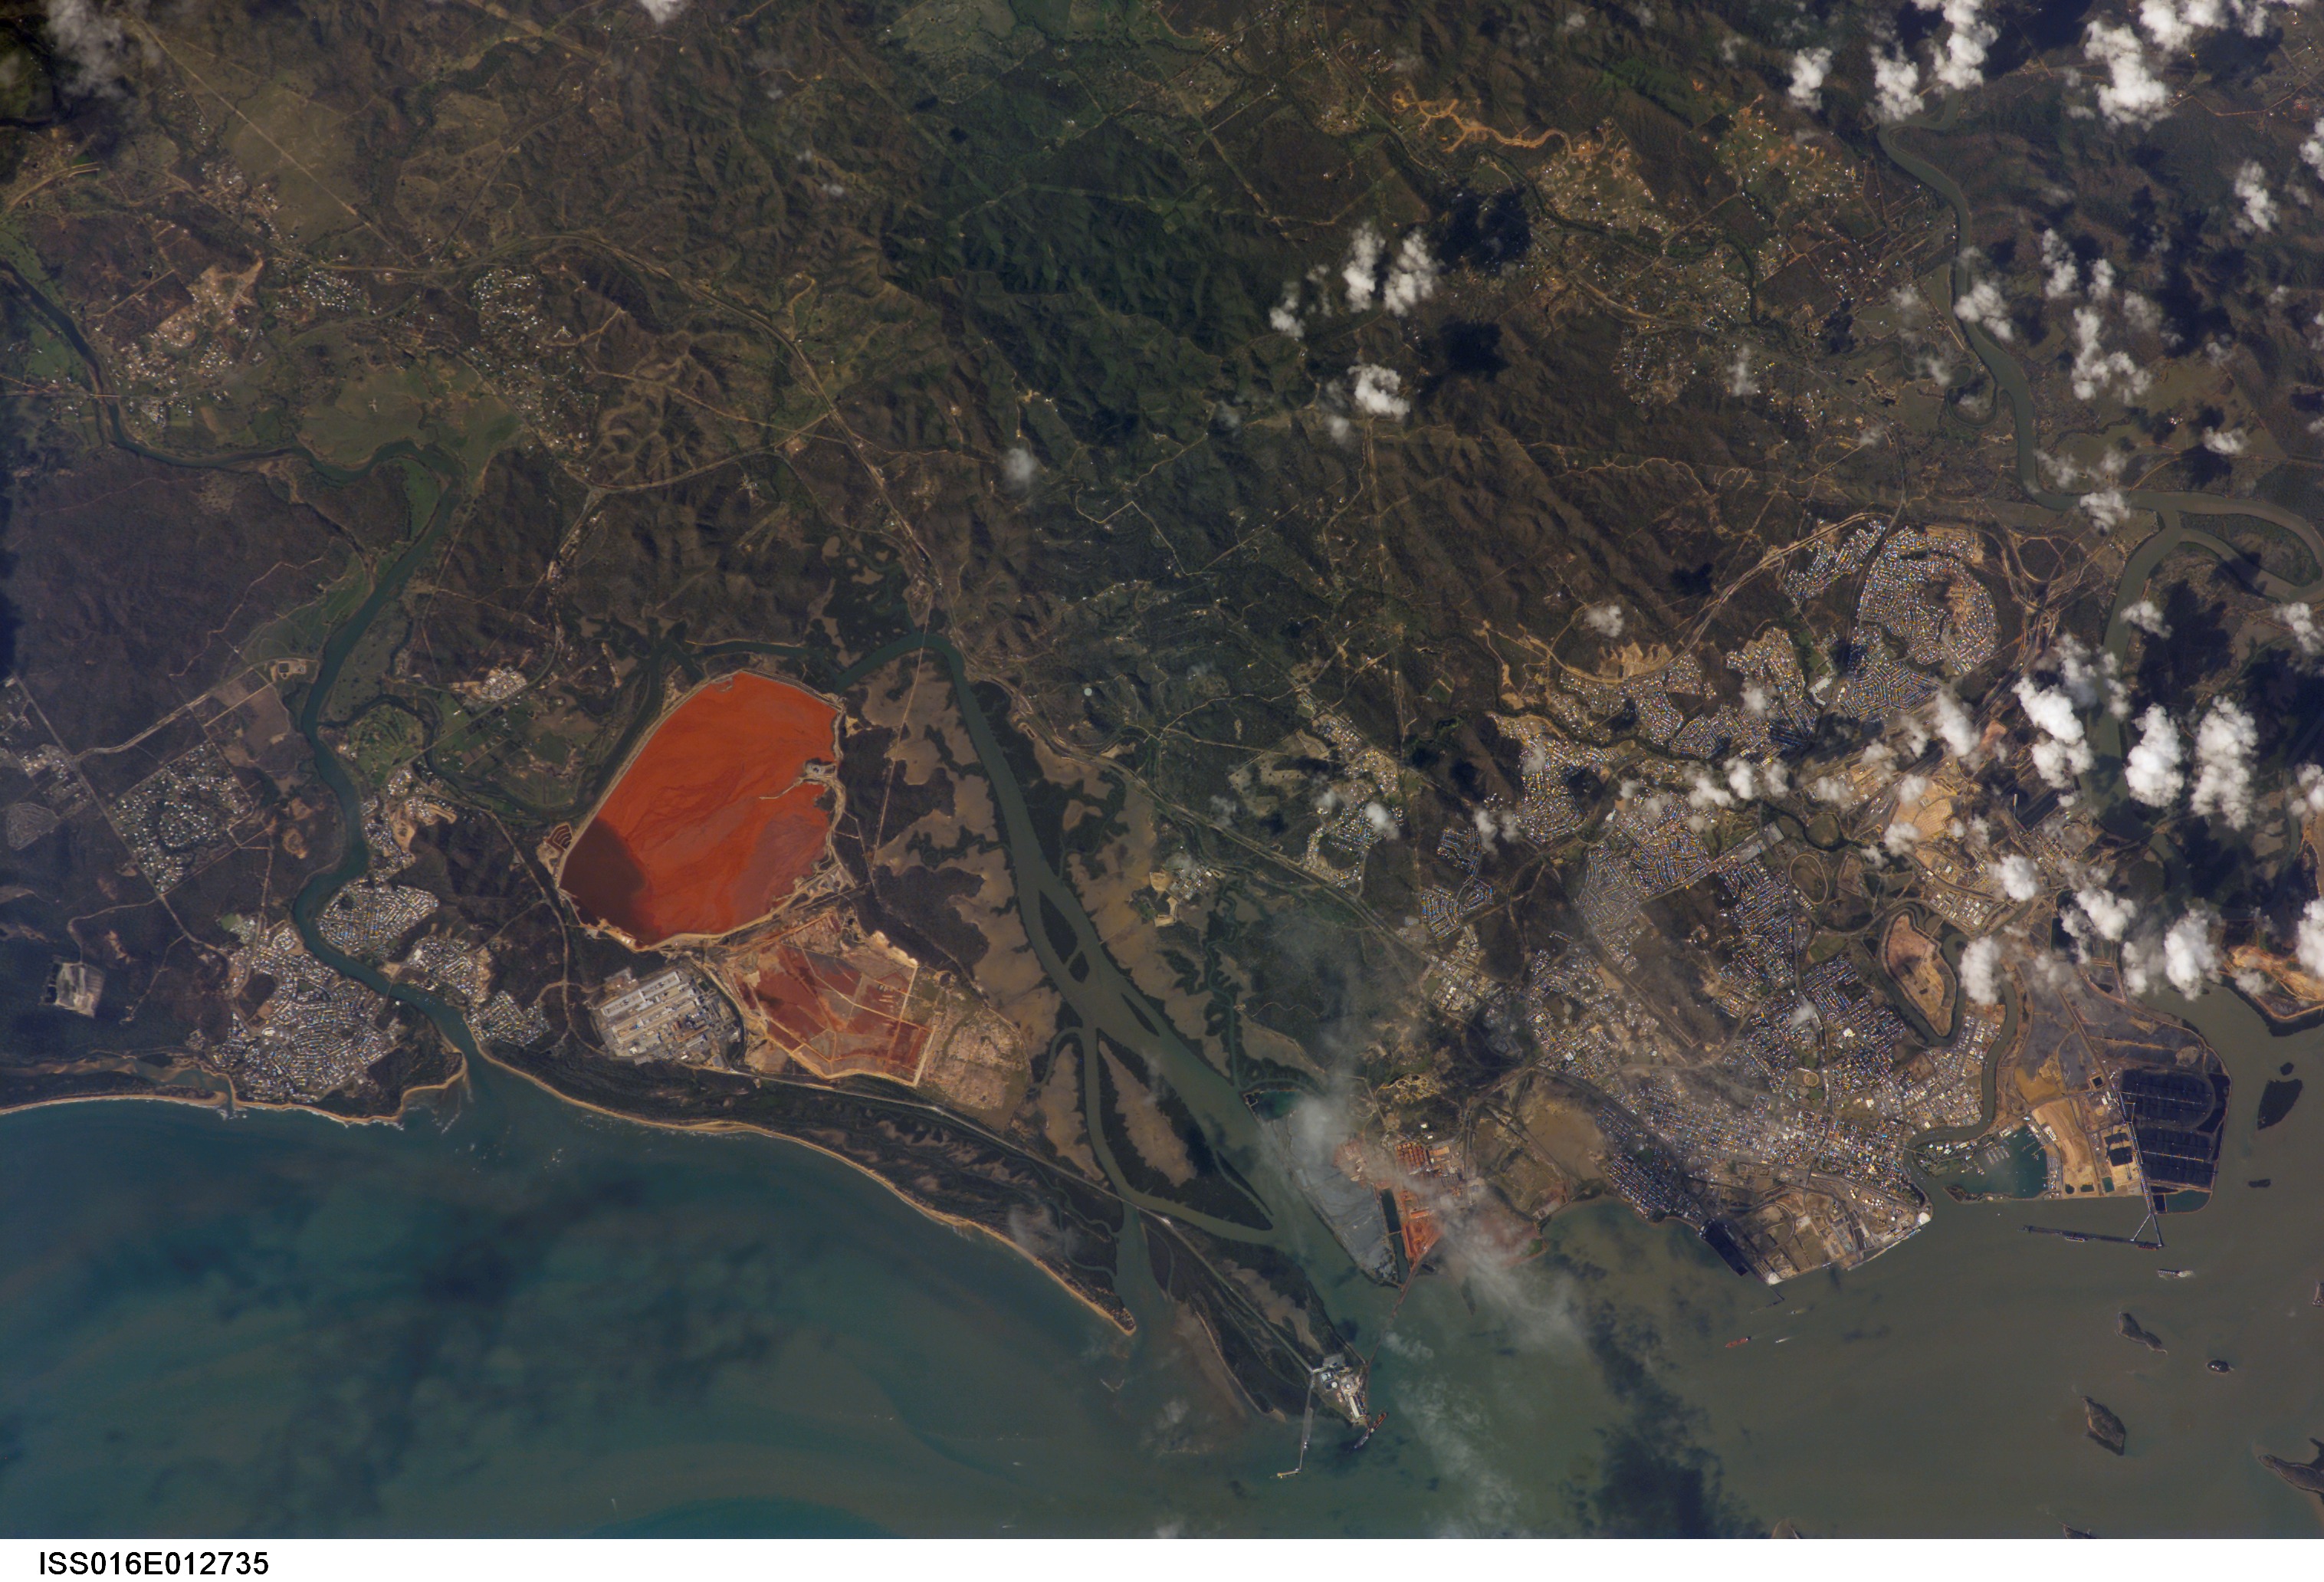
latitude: -23.9
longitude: 151.3
